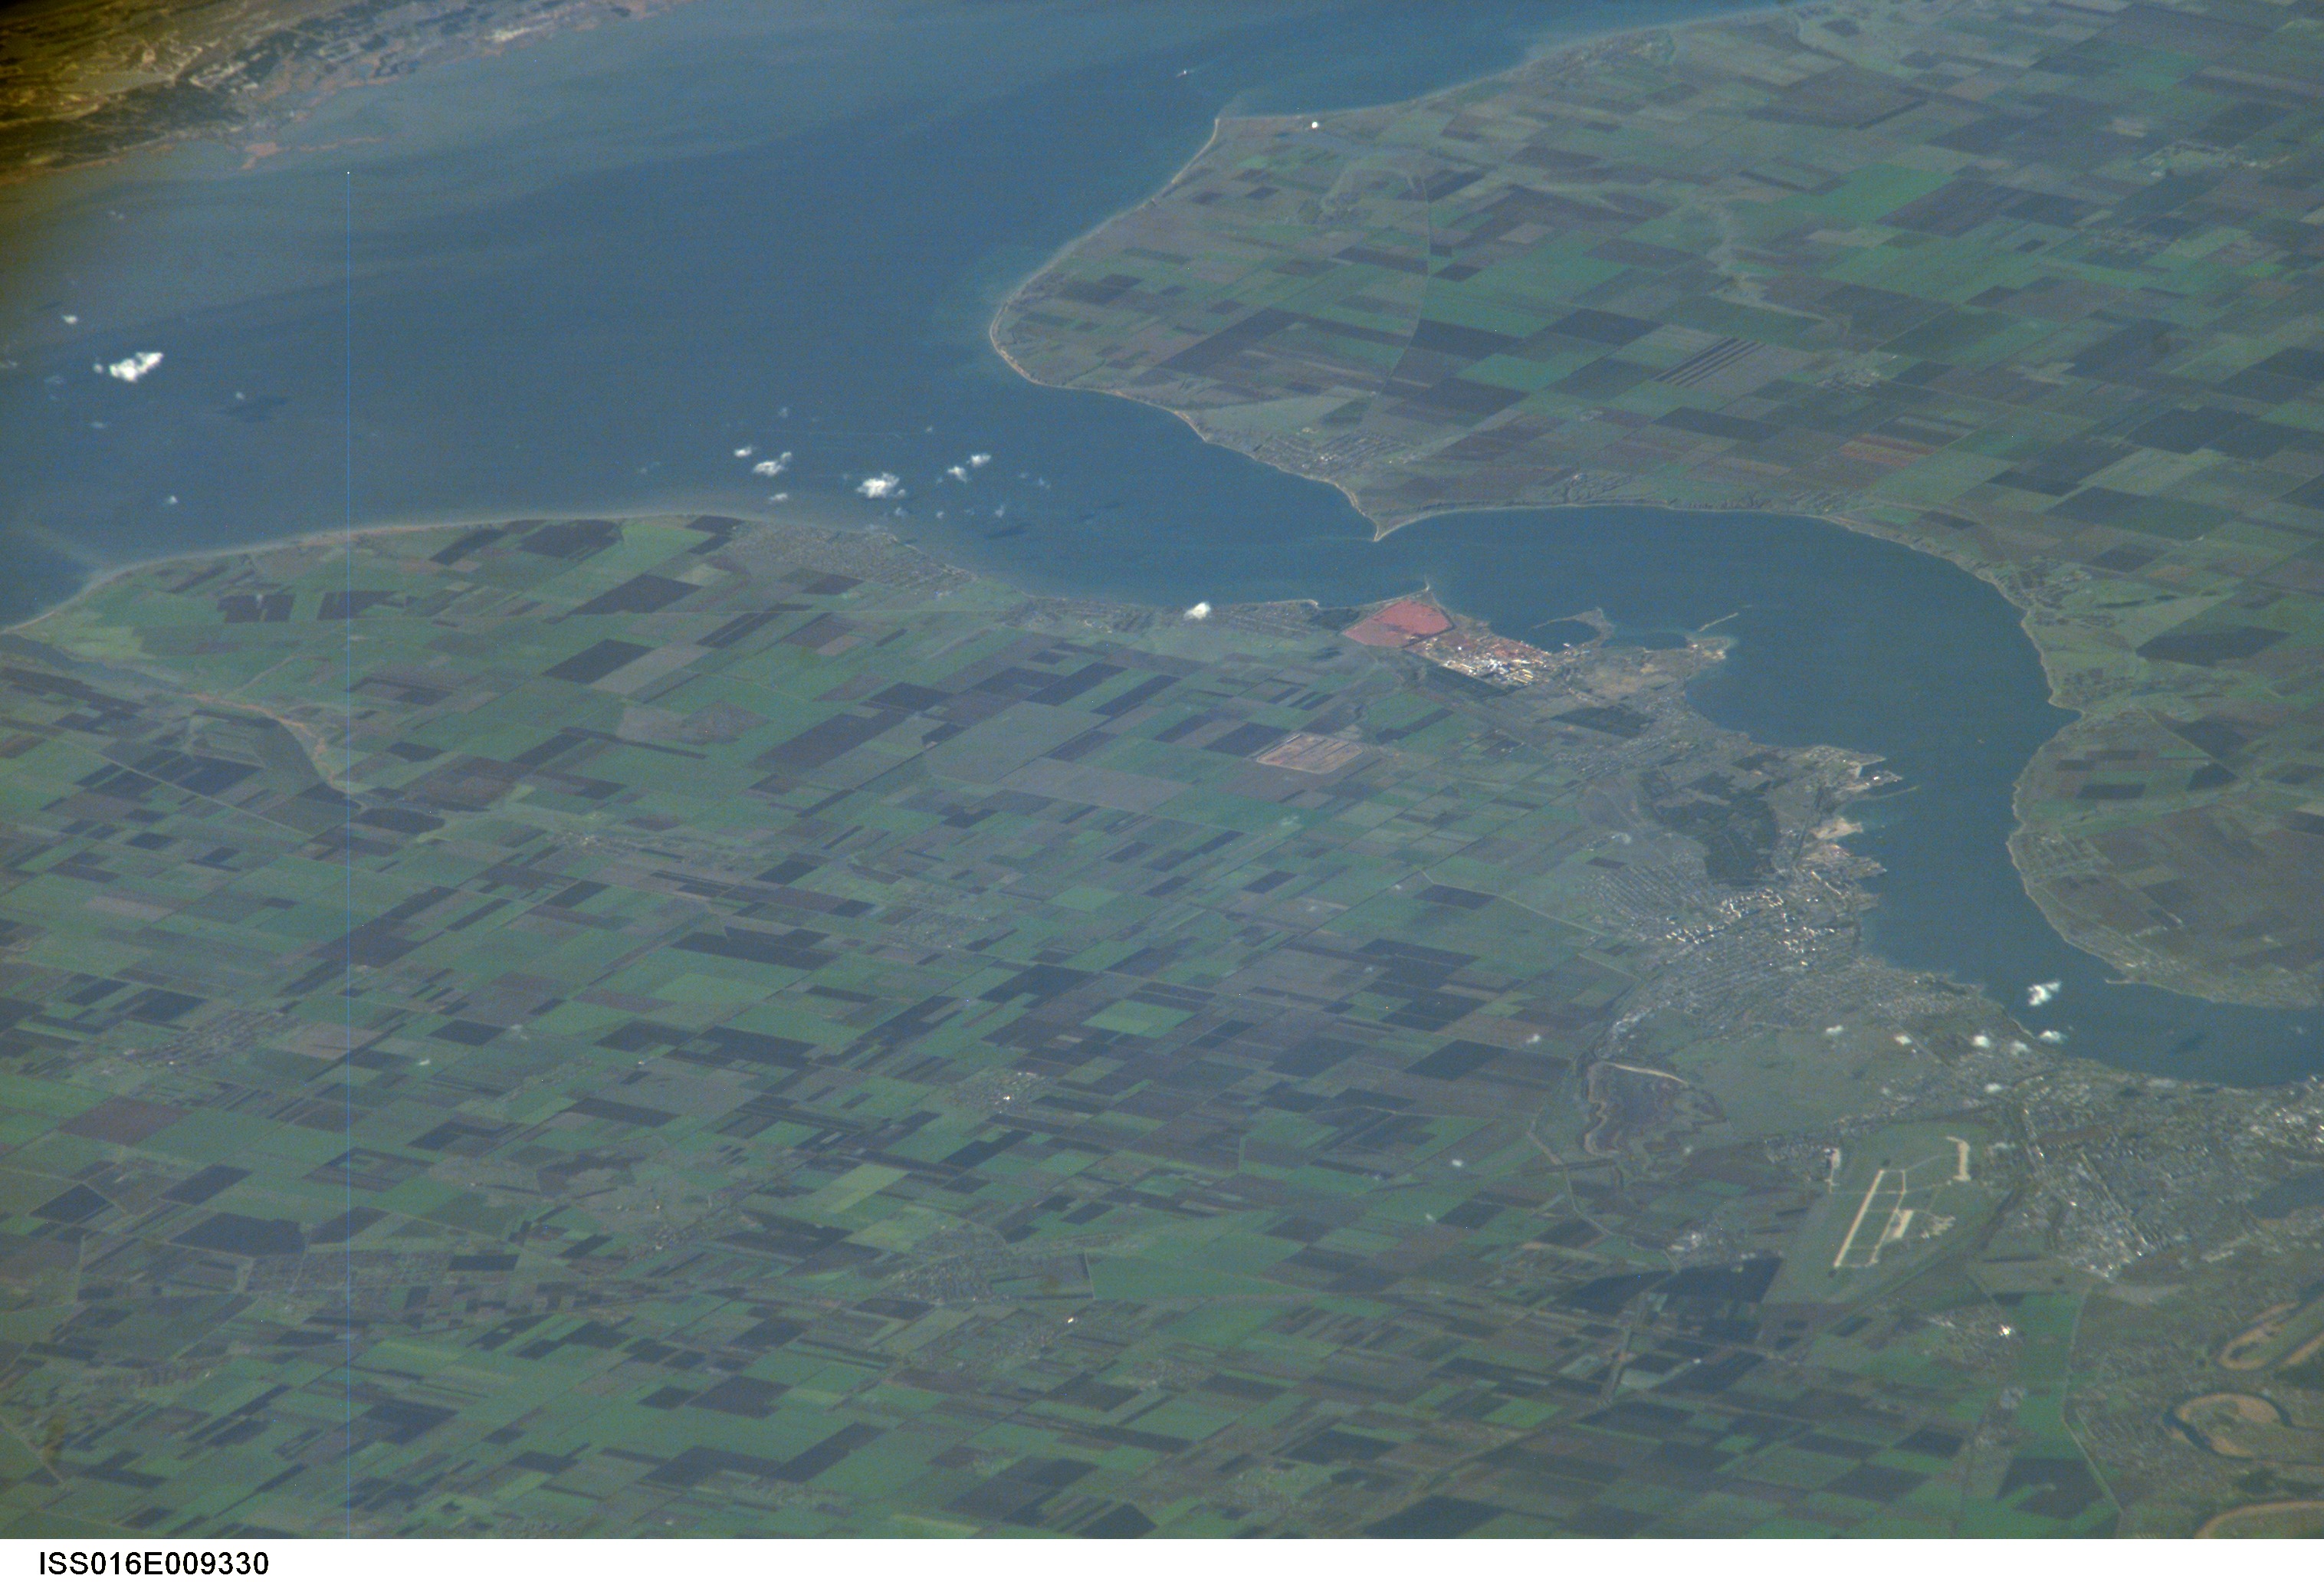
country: UKRAINE
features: NIKOLAYEV, BUGSKIY BAY, AGR
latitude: 46.7
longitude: 32.0
